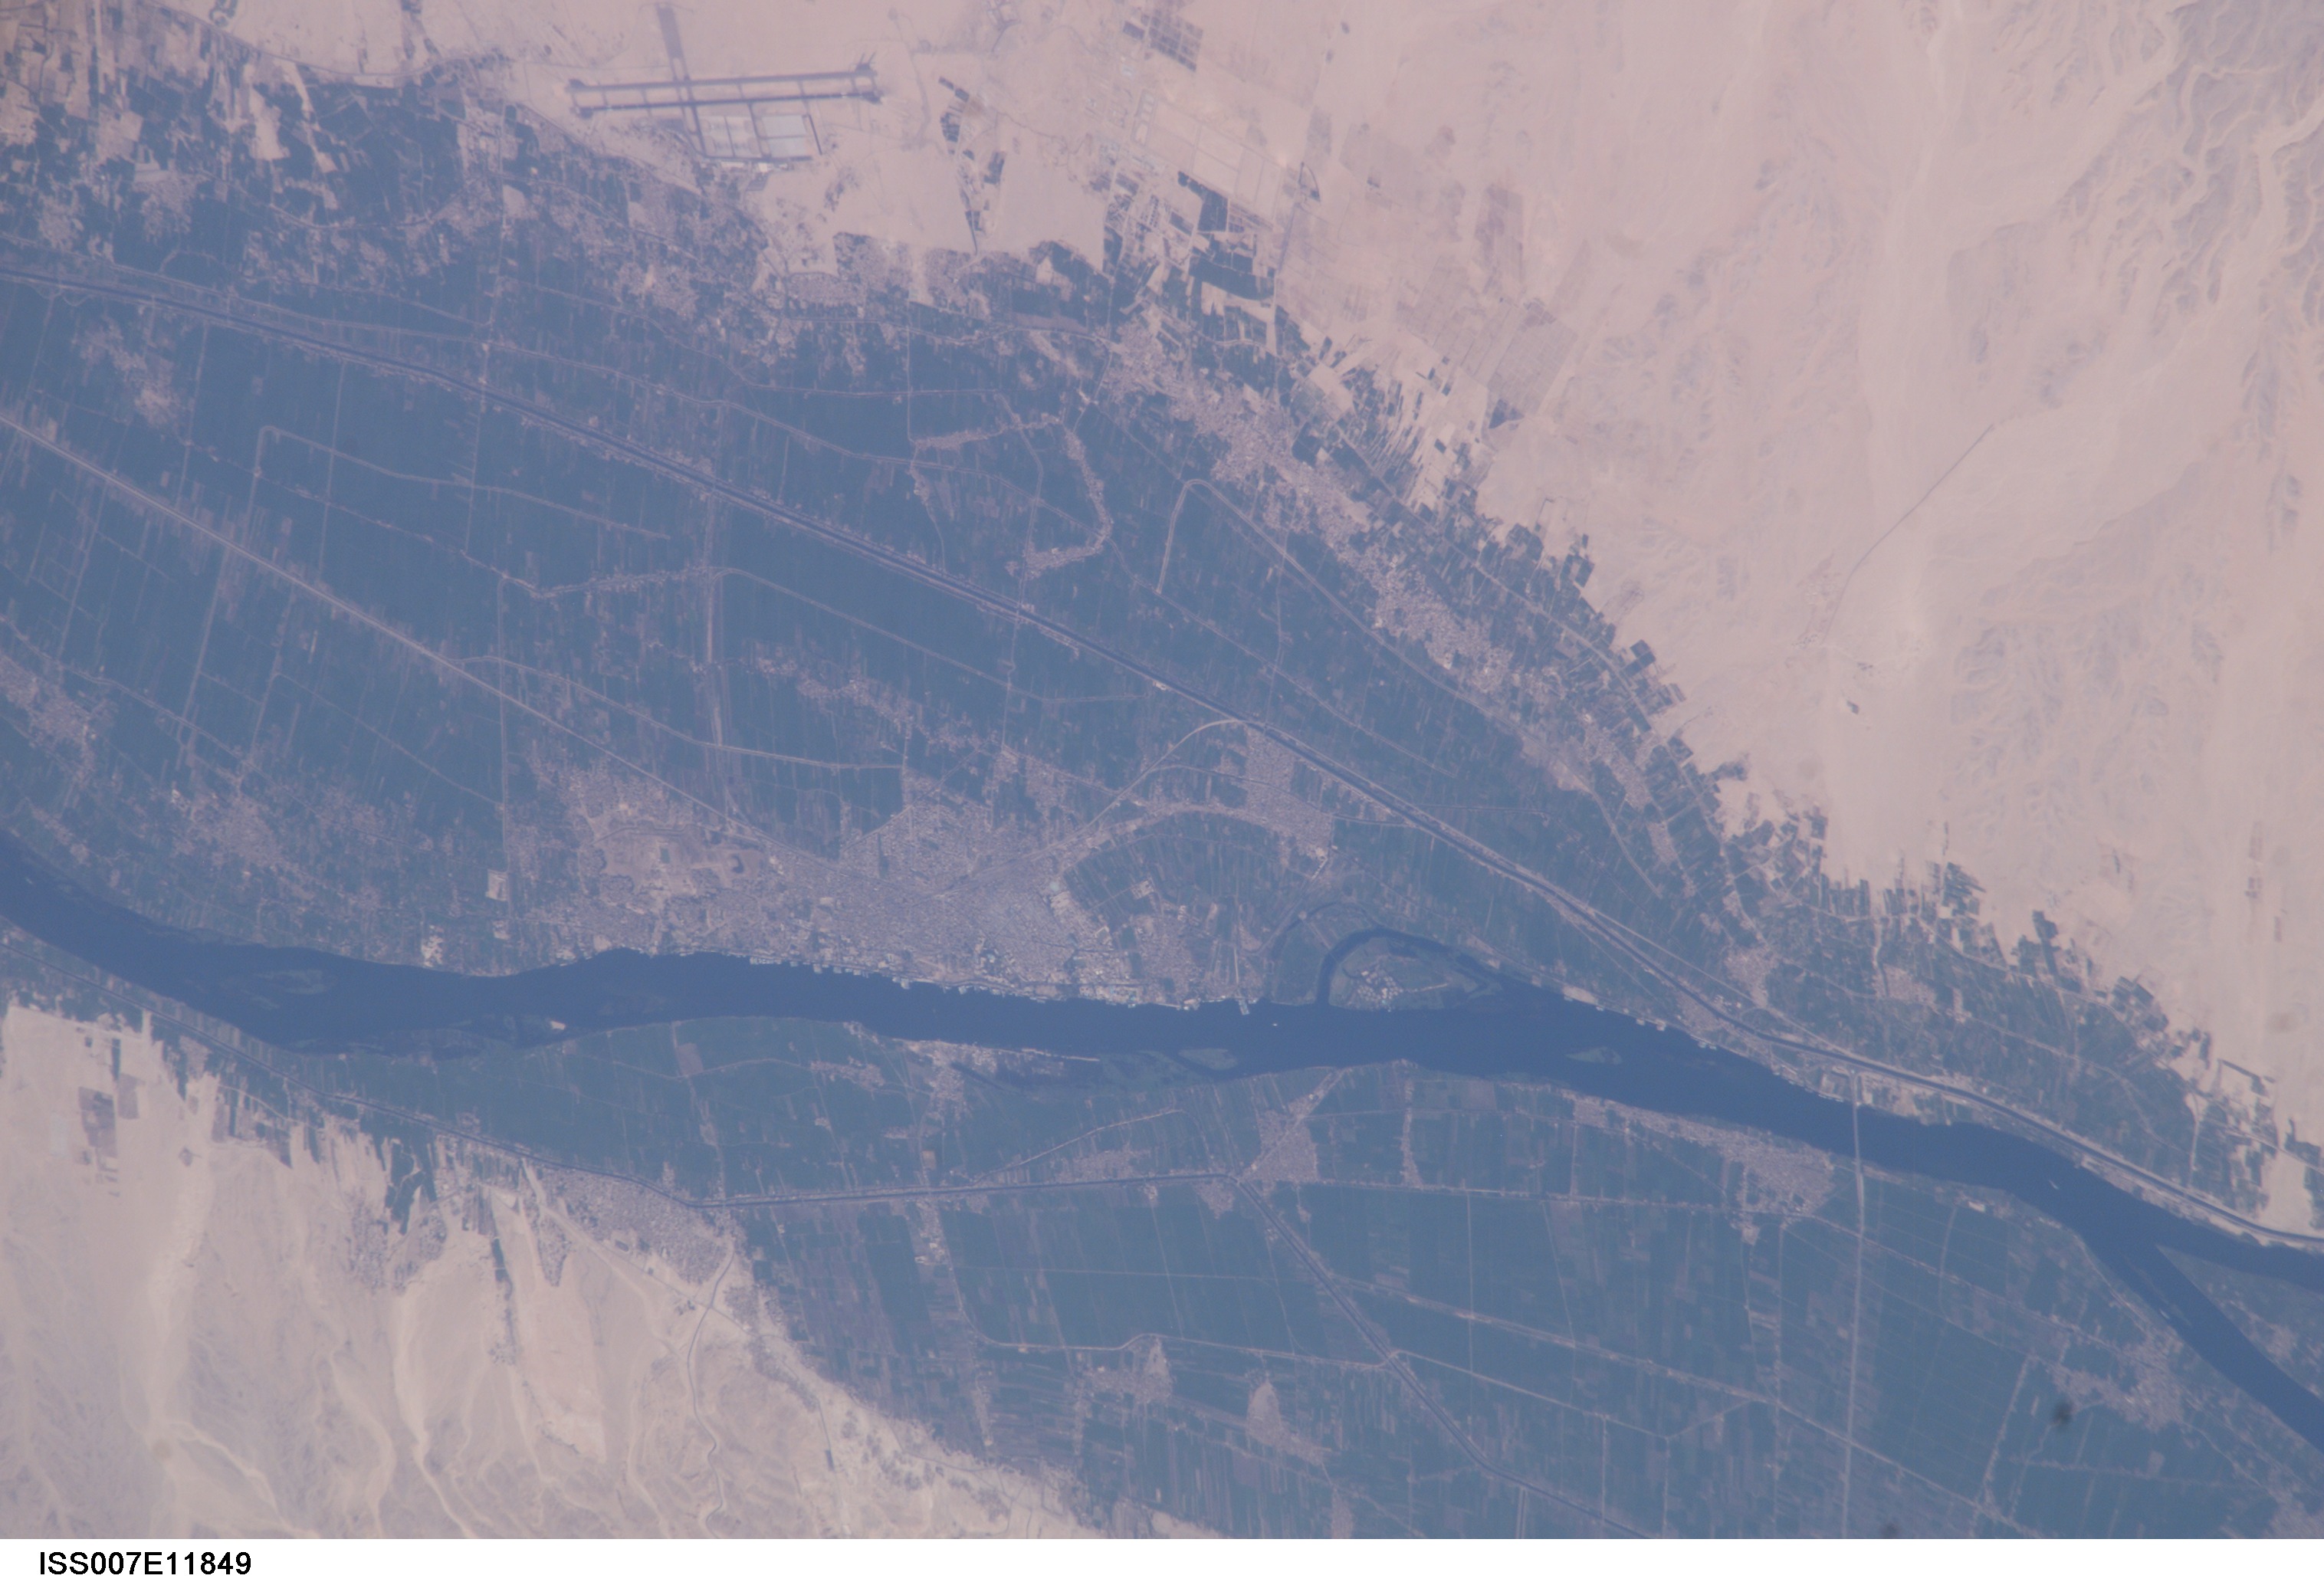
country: EGYPT
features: LUXOR, NILE RIVER, AGRICULTURE
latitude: 25.6
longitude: 32.6
